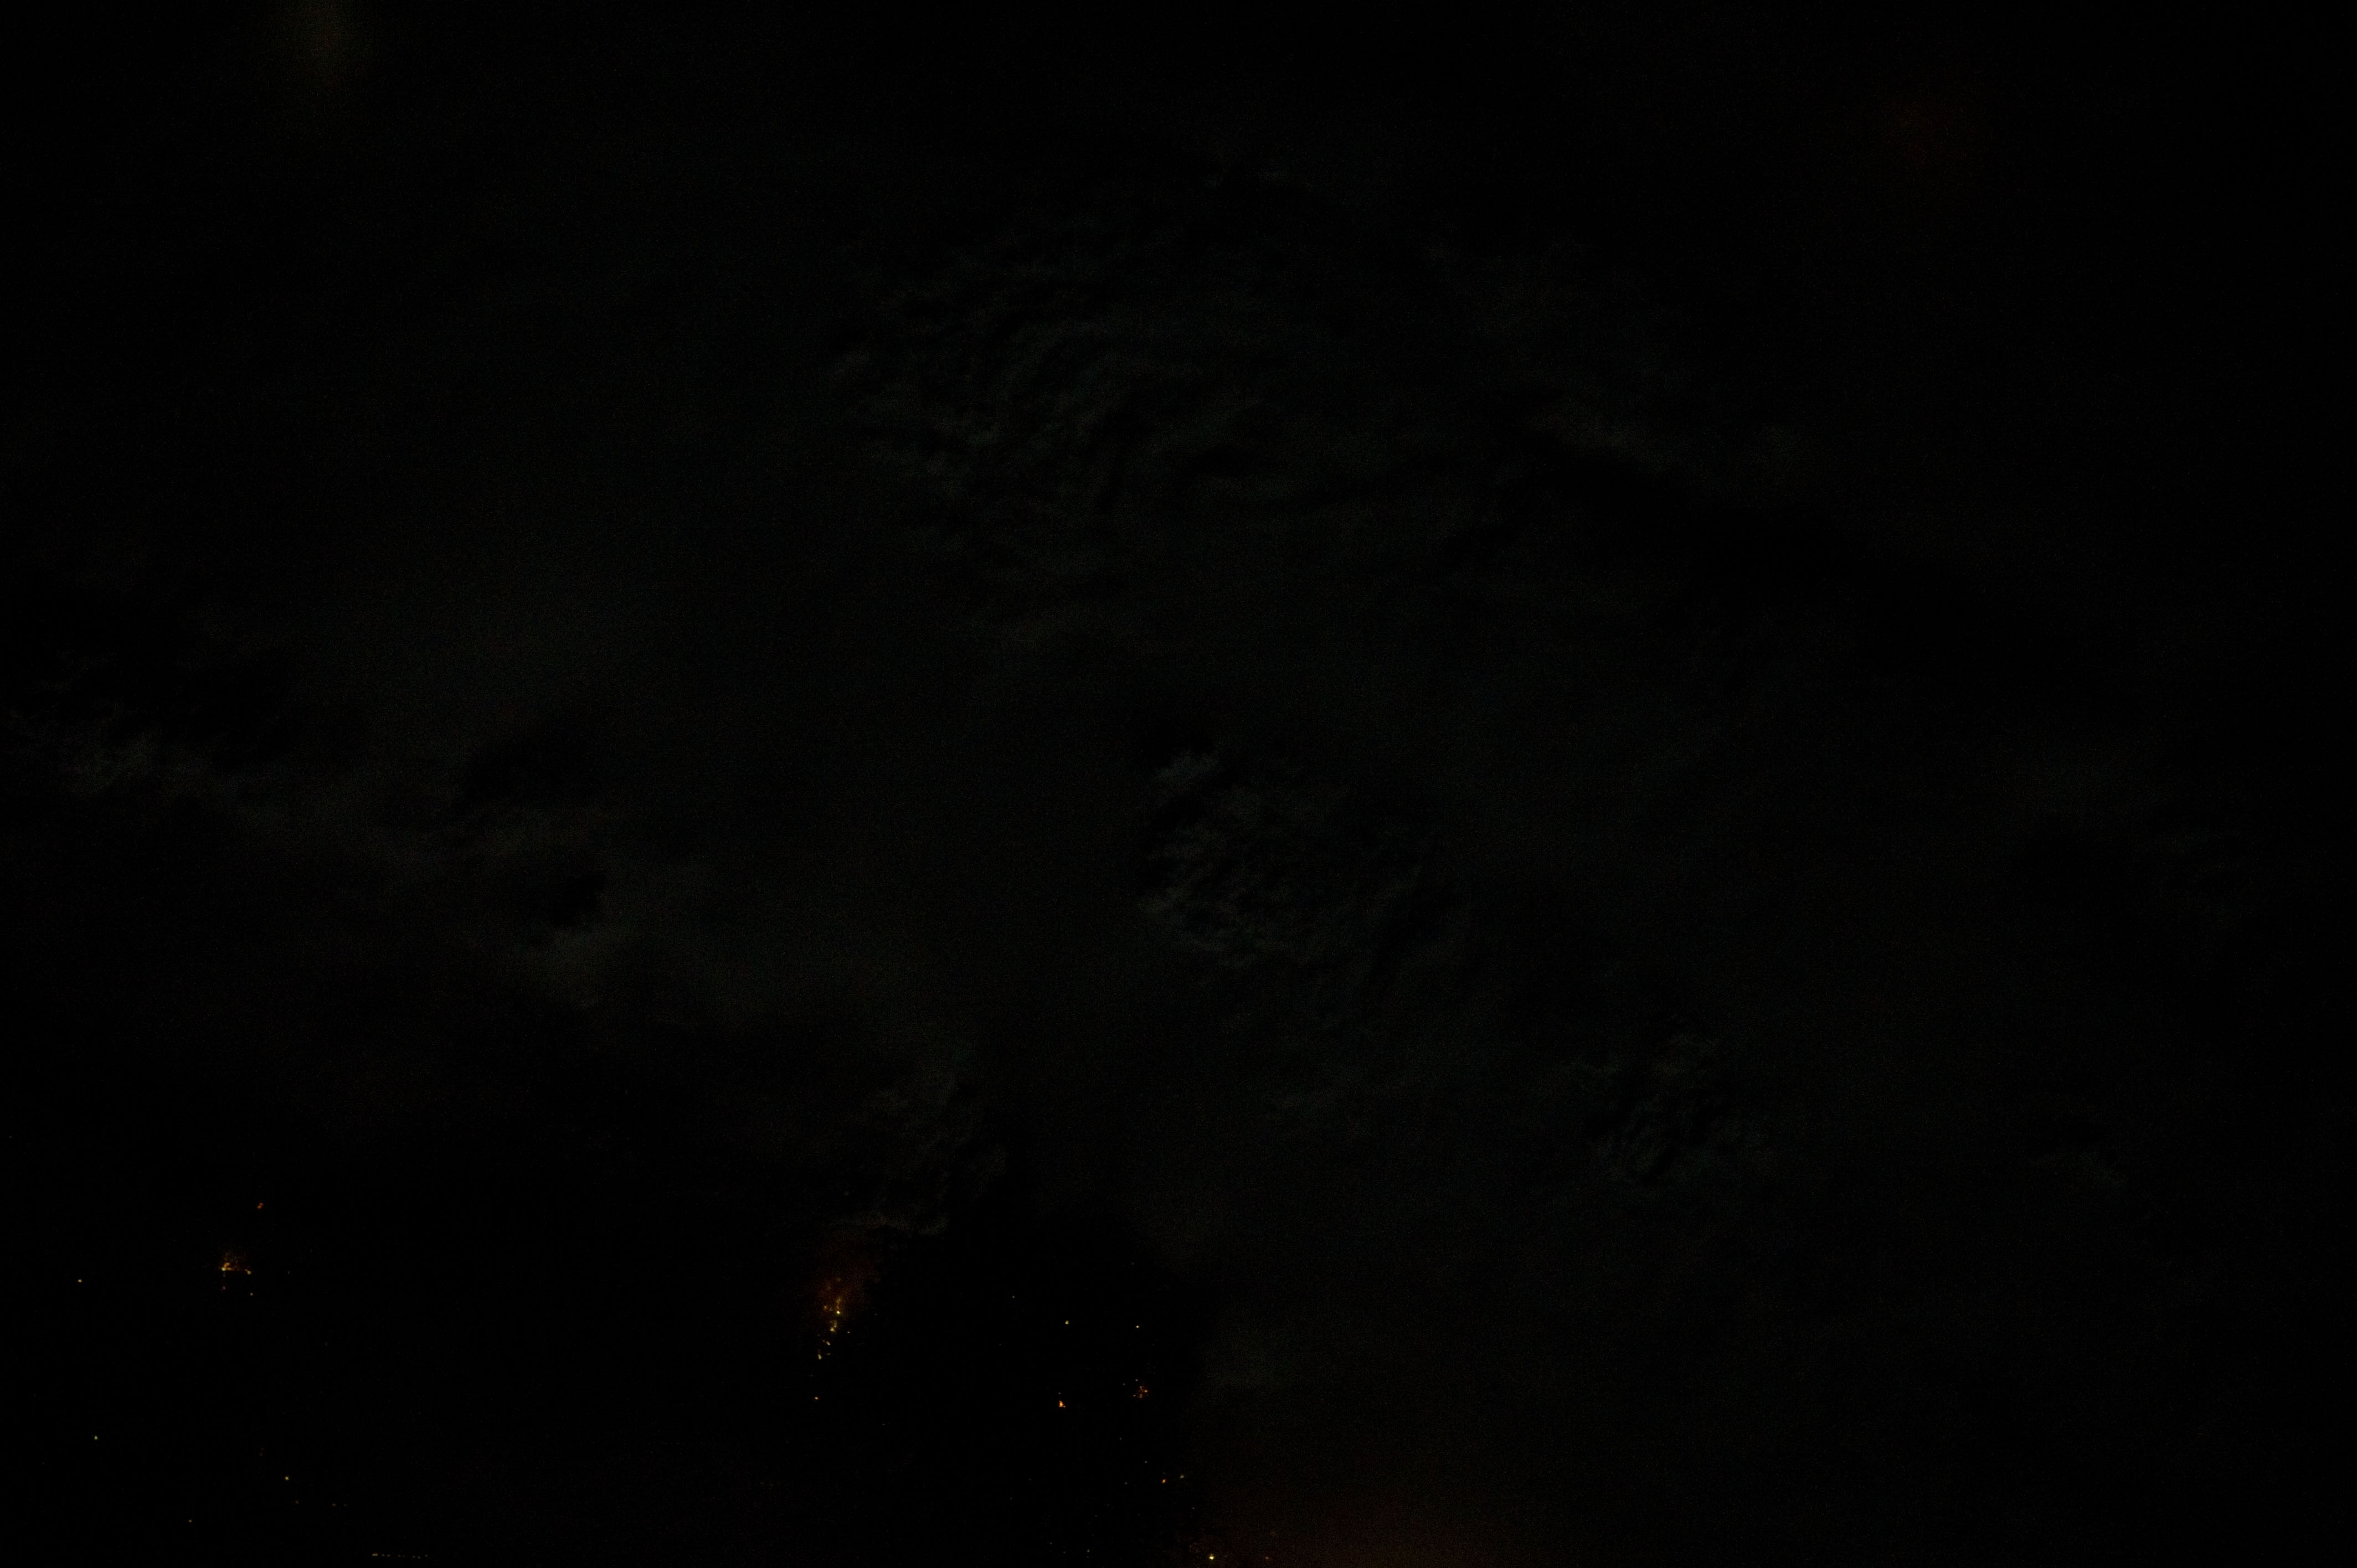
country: USA-OKLAHOMA
